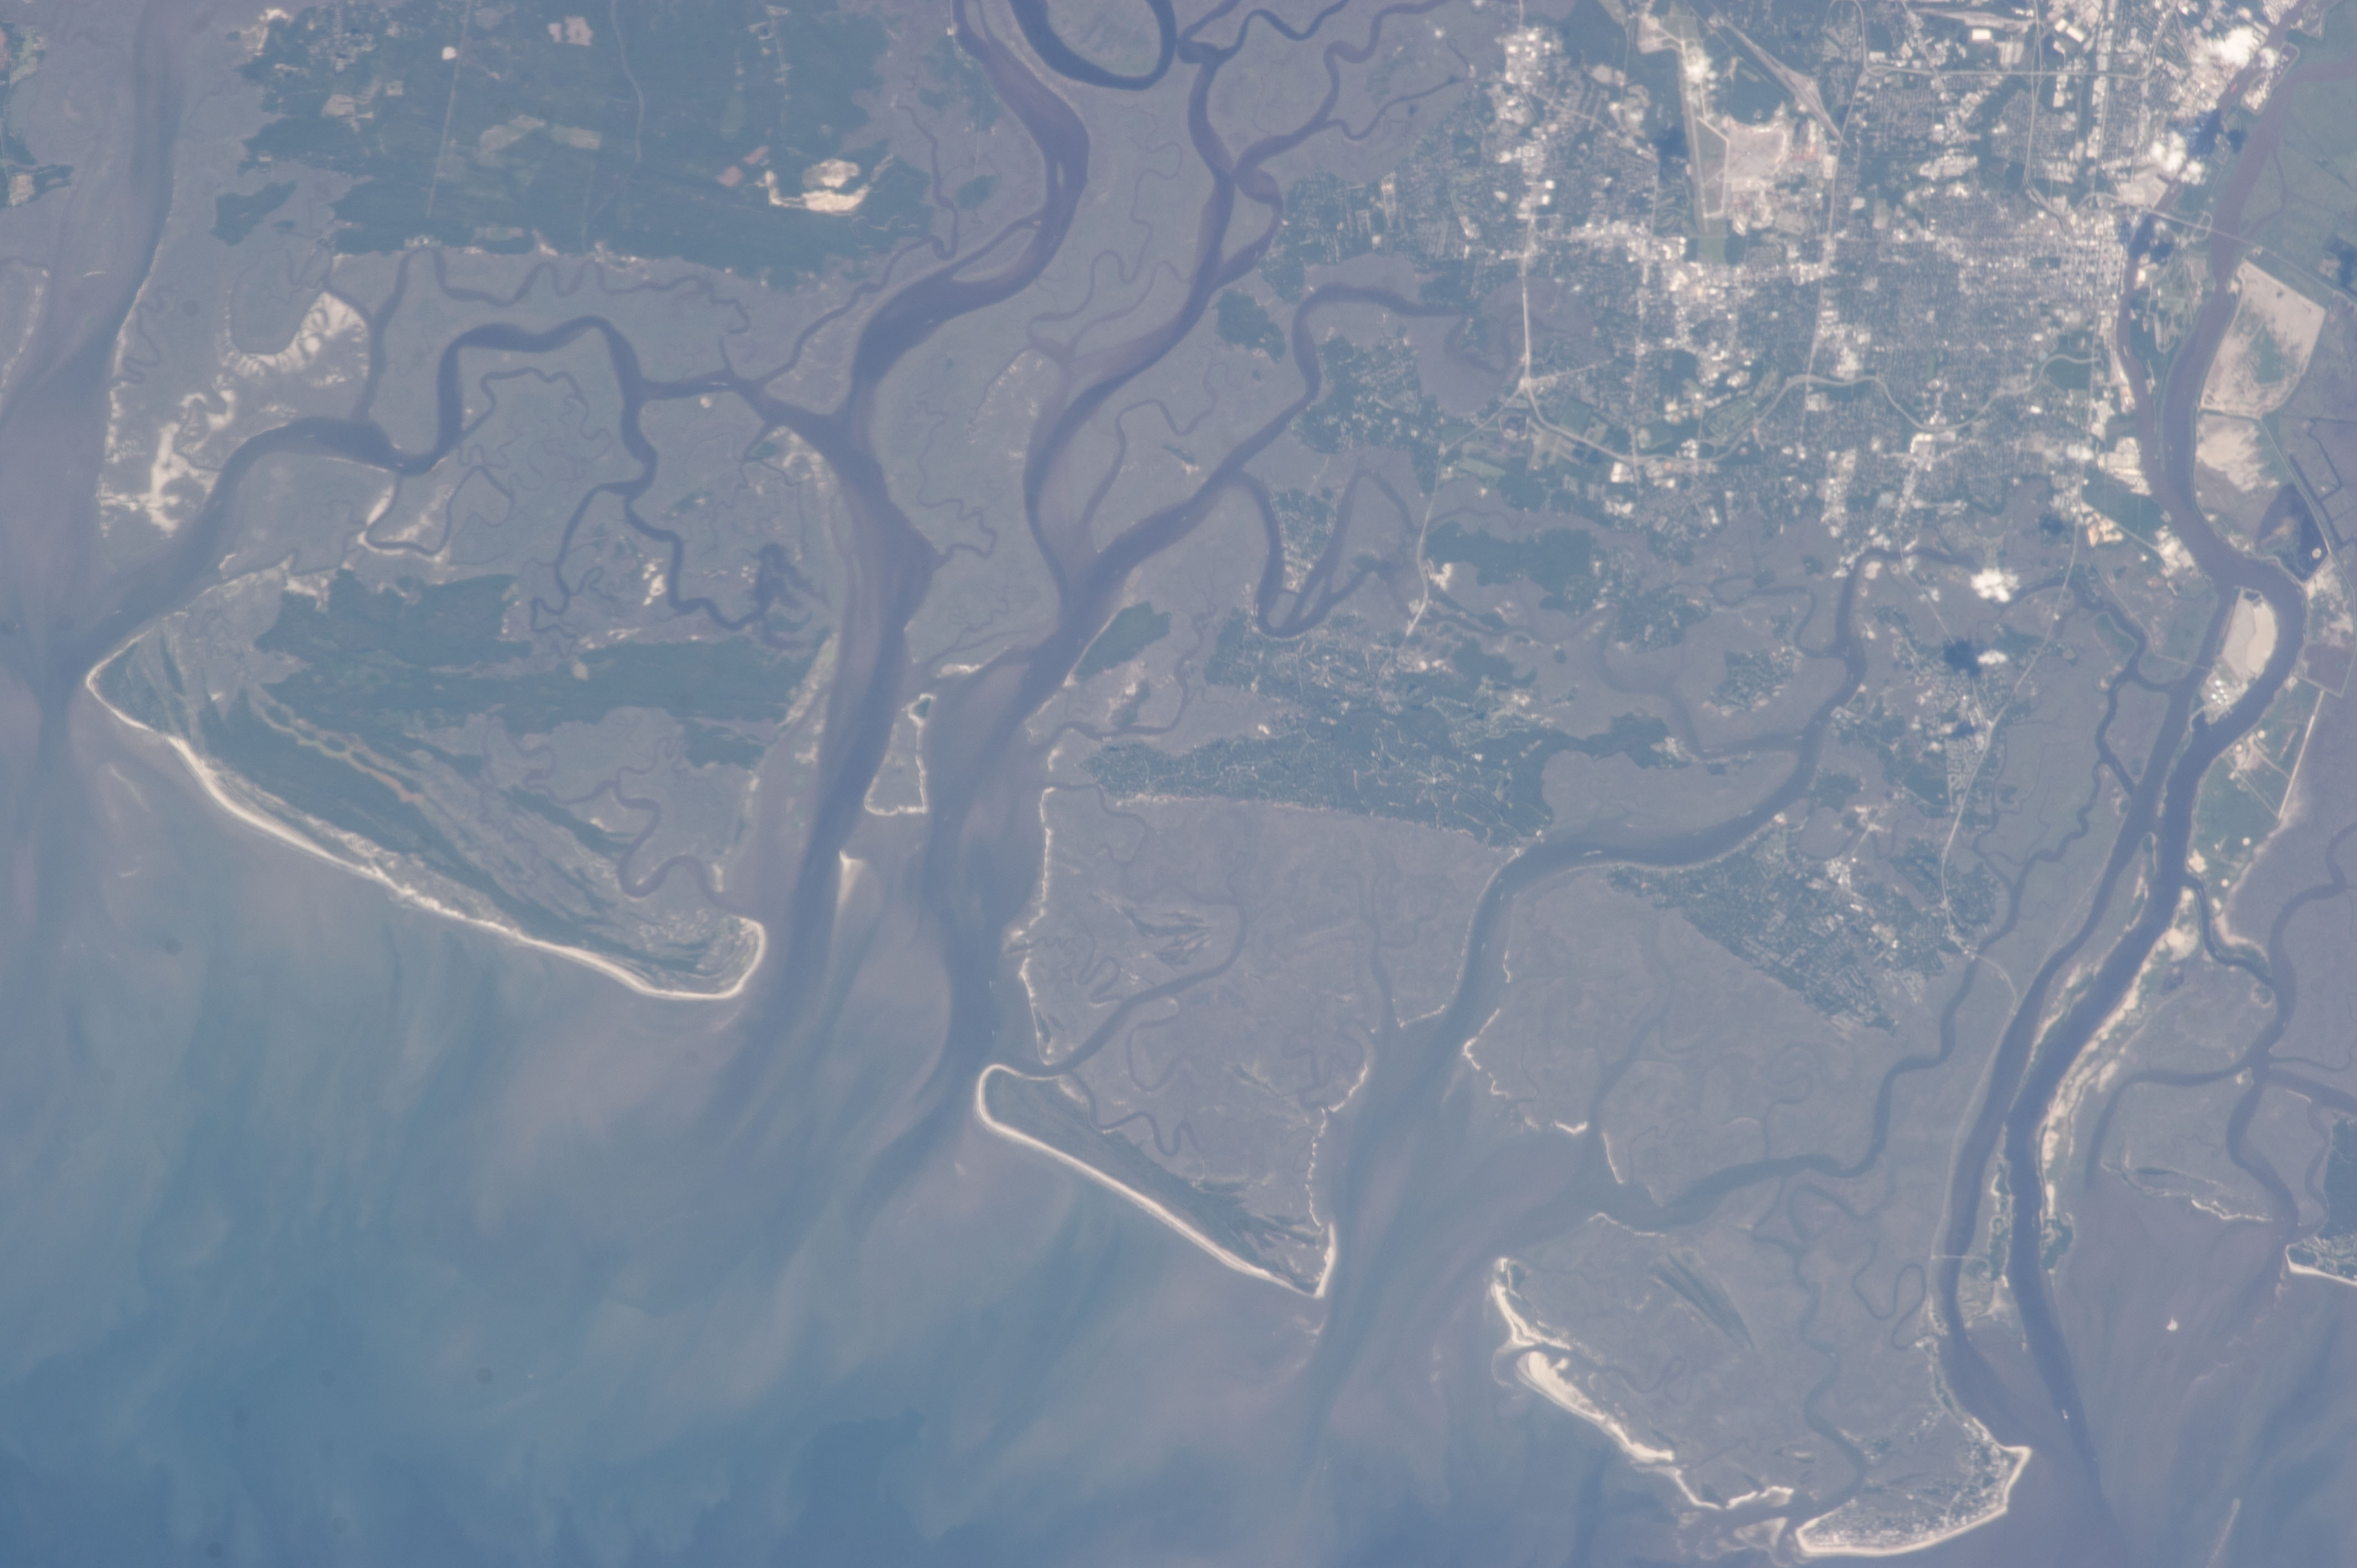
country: USA-GEORGIA
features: ATLANTIC O., SED., WASSAW I., OSSABOW SOUND, WETLANDS, CHAN., SE. SAVANNAH
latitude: 31.9
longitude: -81.0
